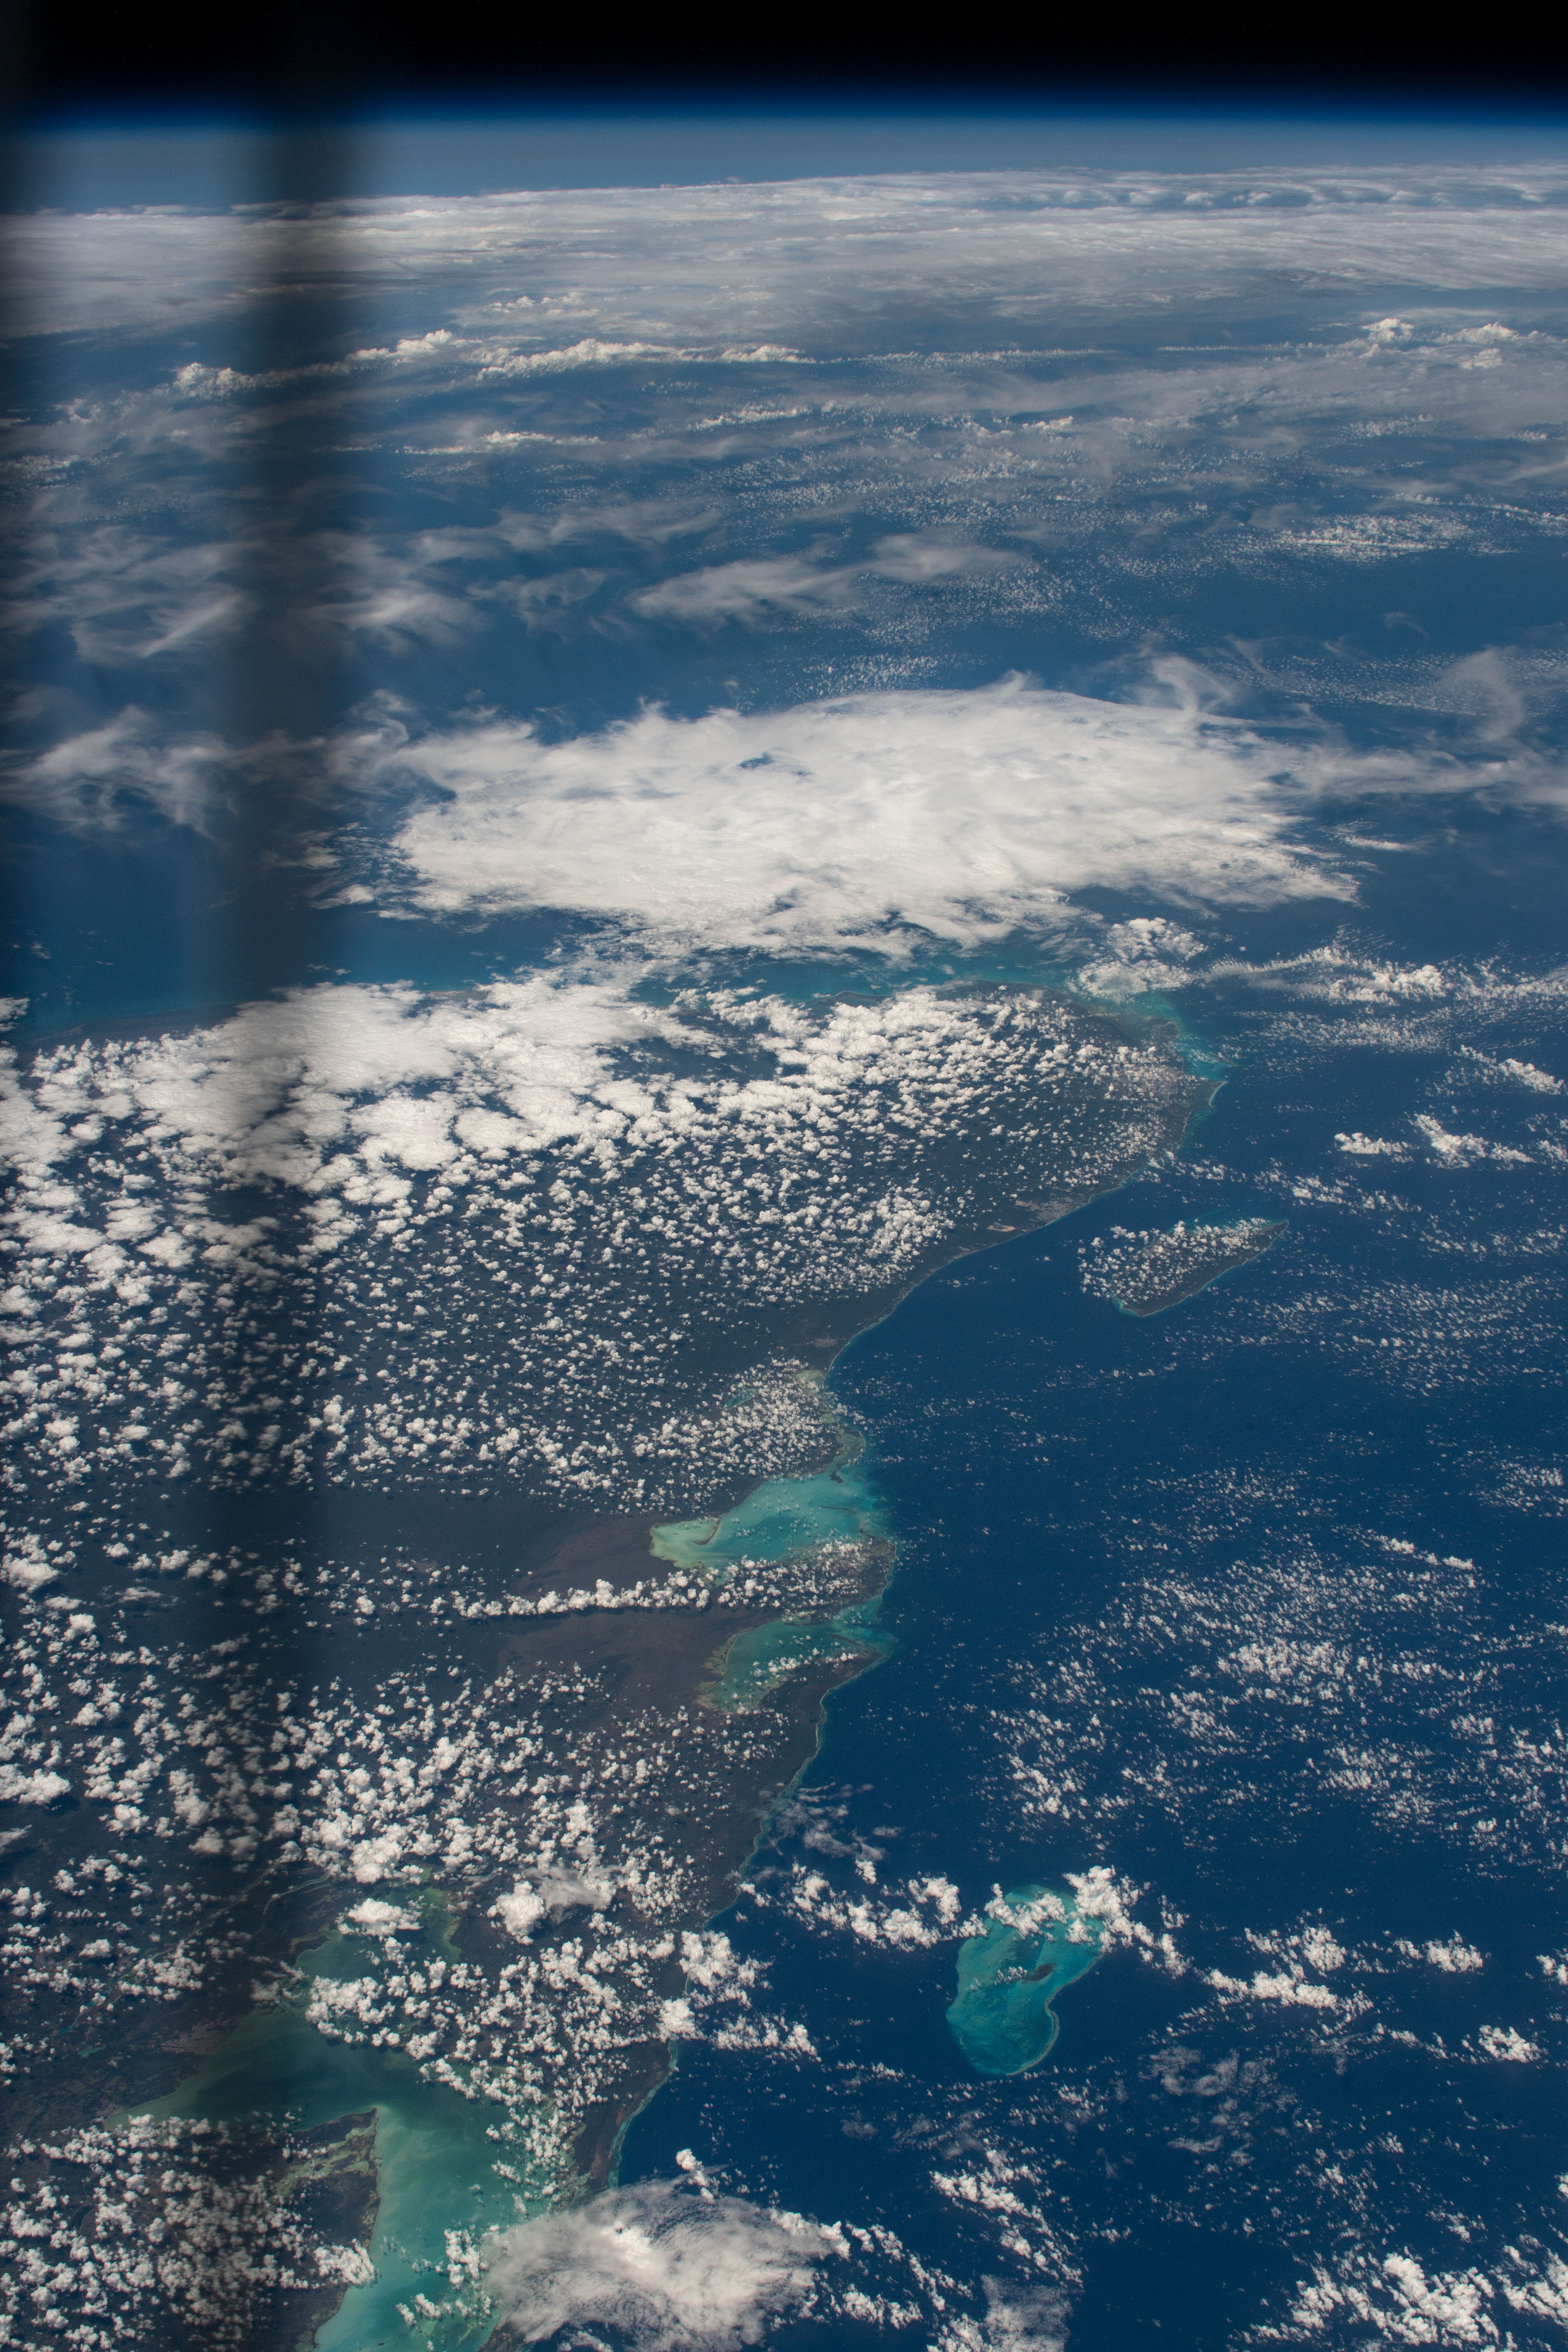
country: MEXICO
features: BELIZE BARRIER REEF, COAST, GULF OF MEXICO, EARTH LIMB, CARIBBEAN SEA
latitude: 19.8
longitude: -87.1
